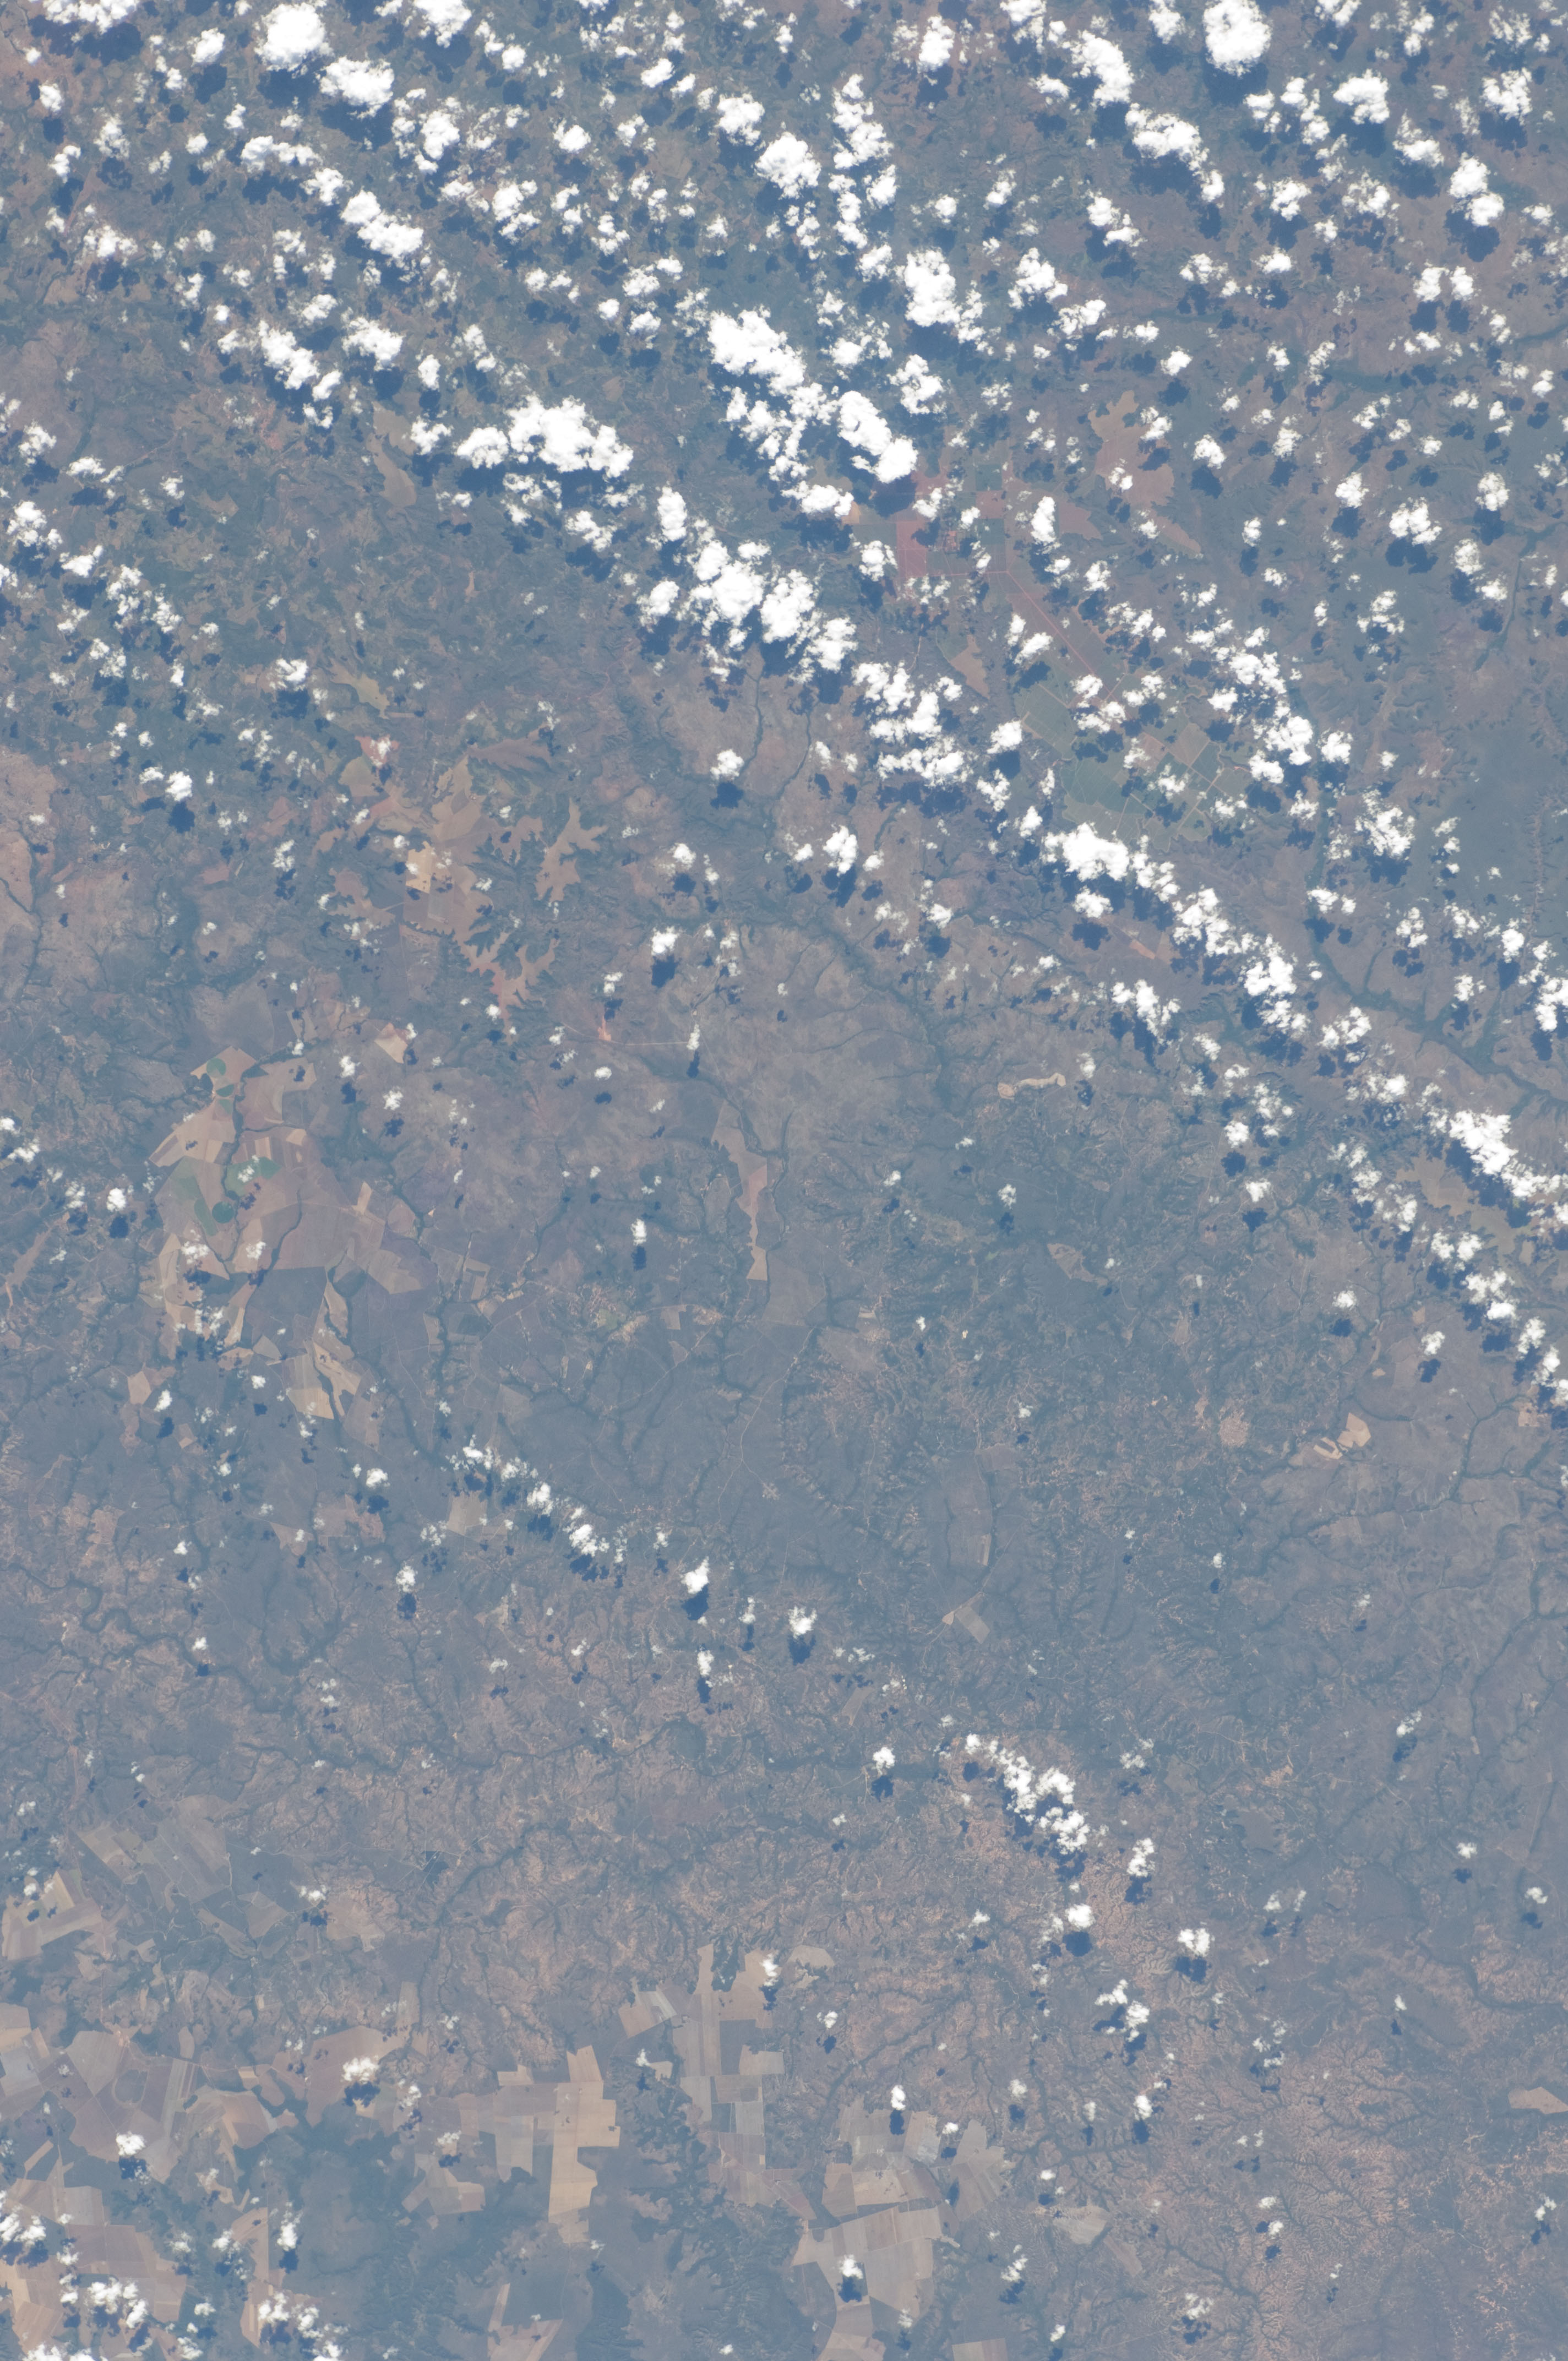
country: BRAZIL
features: CLEARINGS, AGRICULTURE, DRAINGAGE
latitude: -7.0
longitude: -45.5
